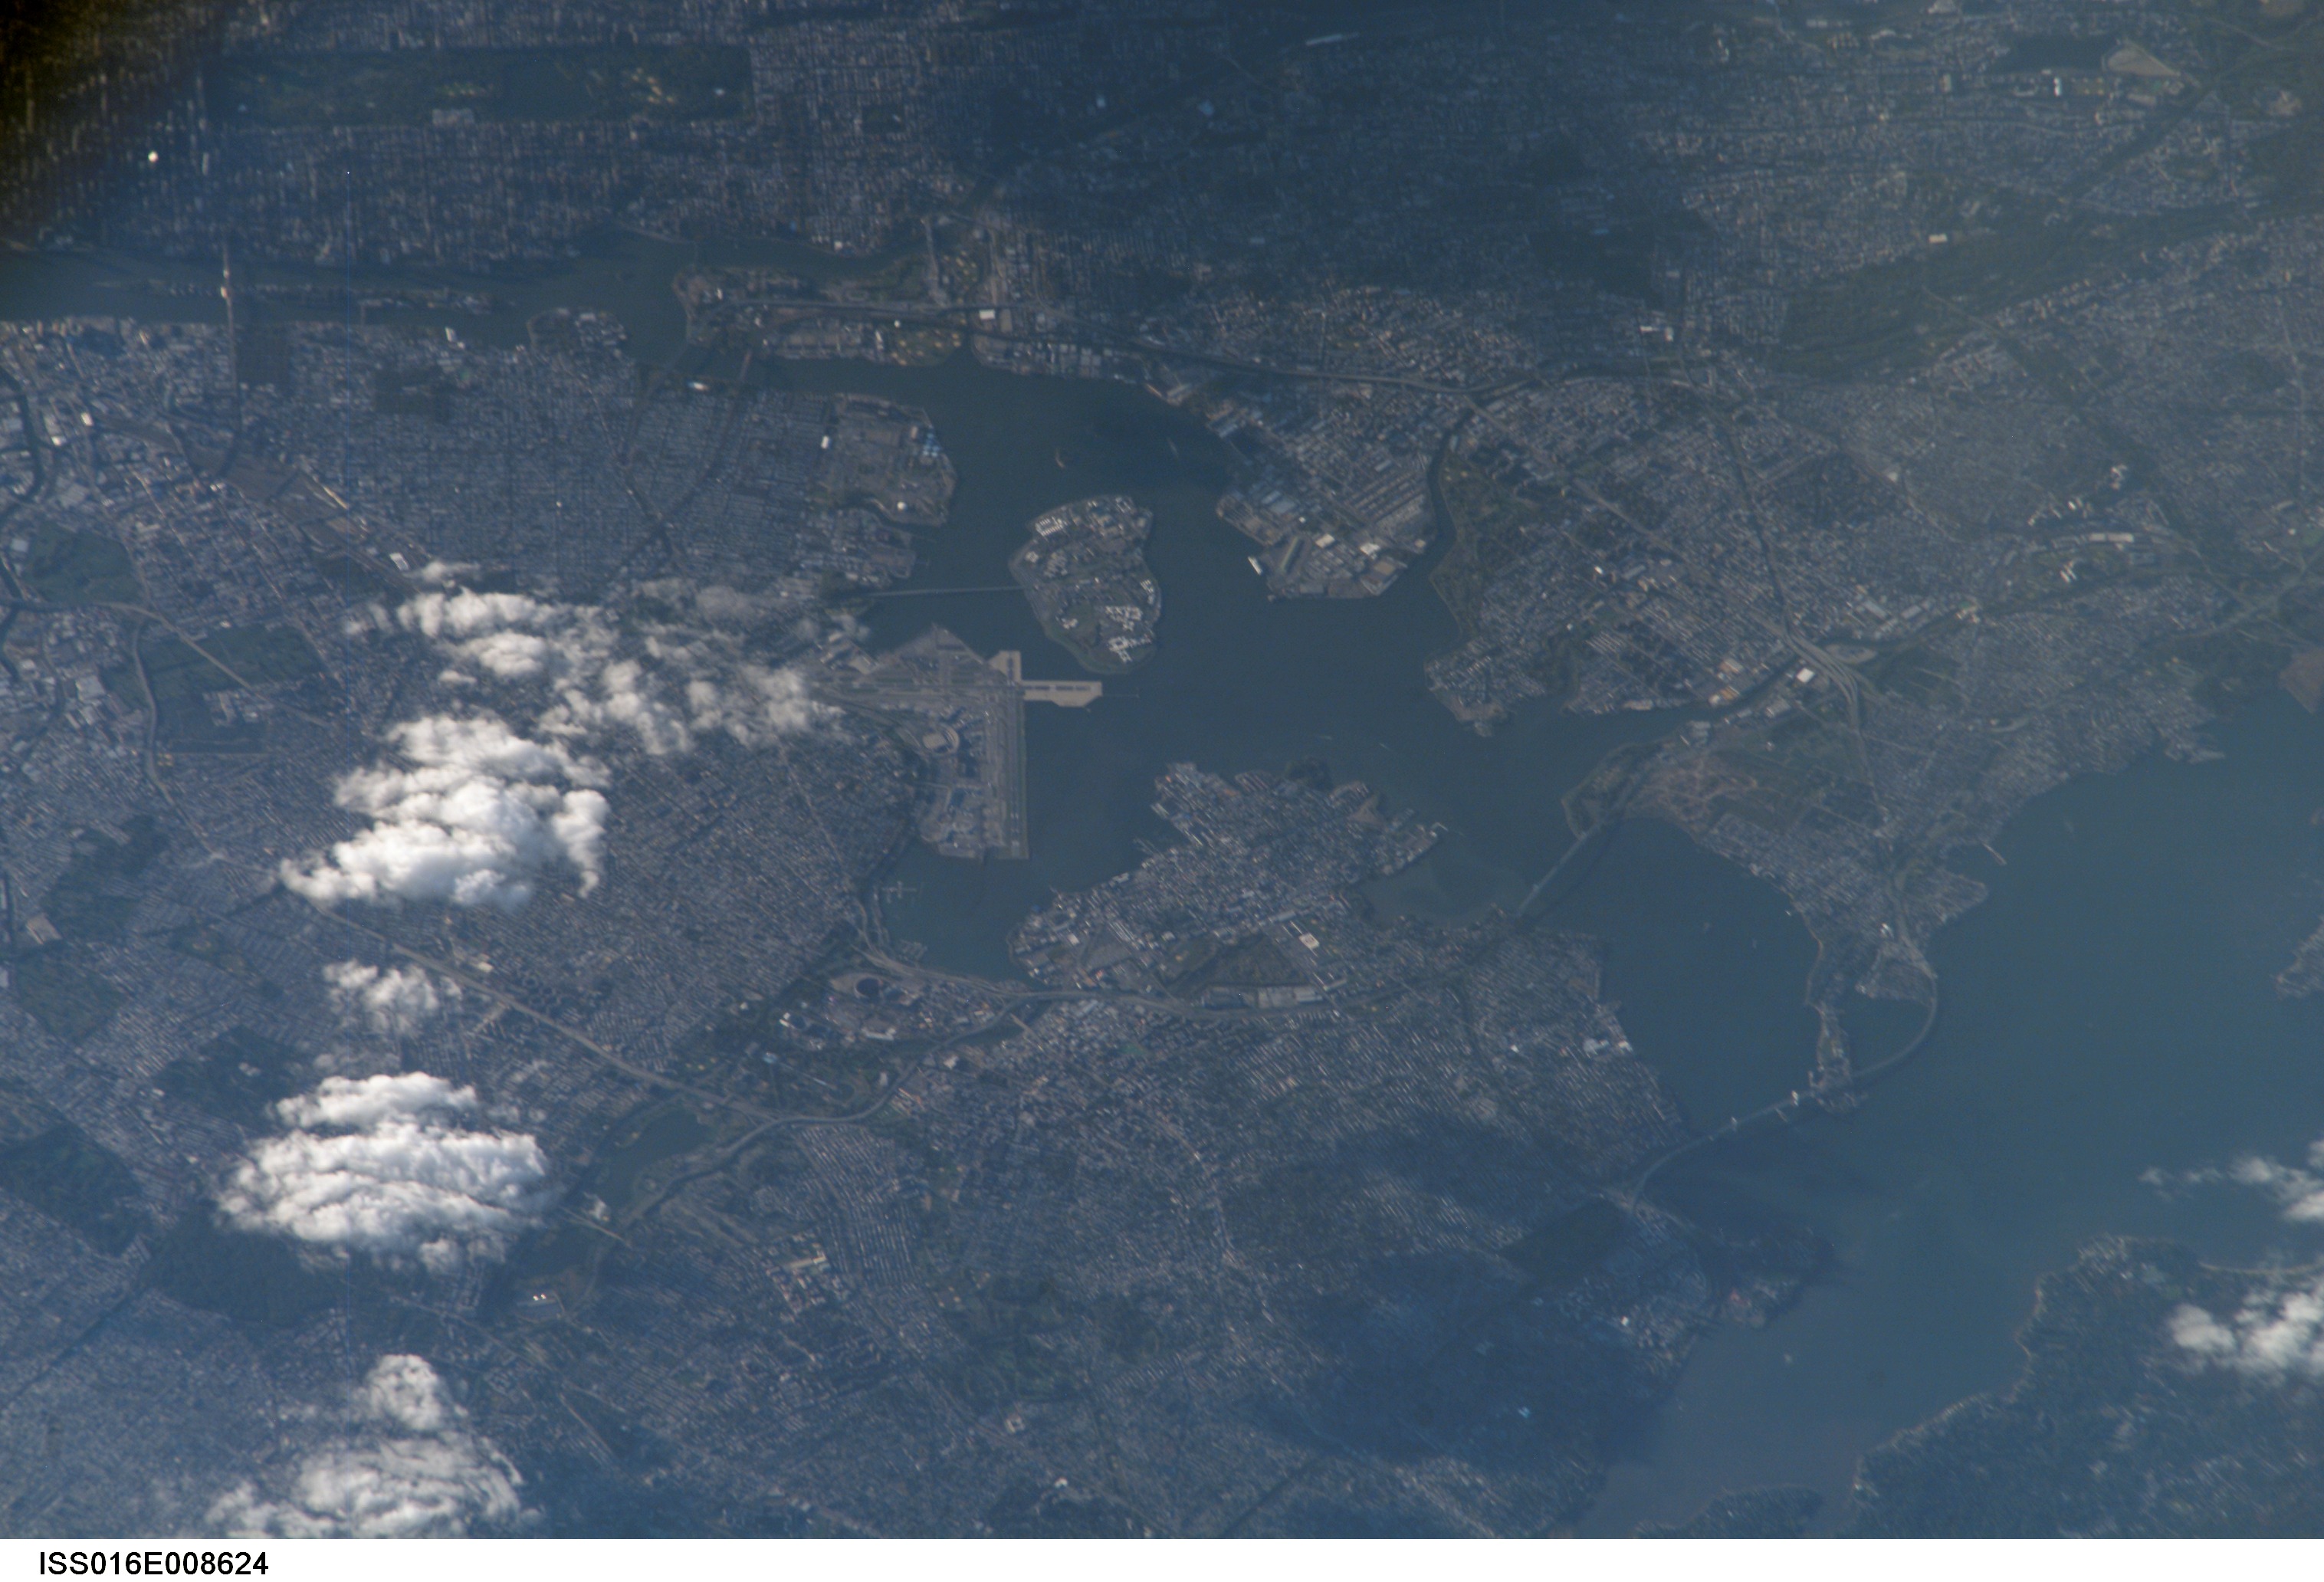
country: USA-NEW YORK
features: PAN-LA GUARDIA AIRPORT, NY CITY
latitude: 40.8
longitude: -73.9
